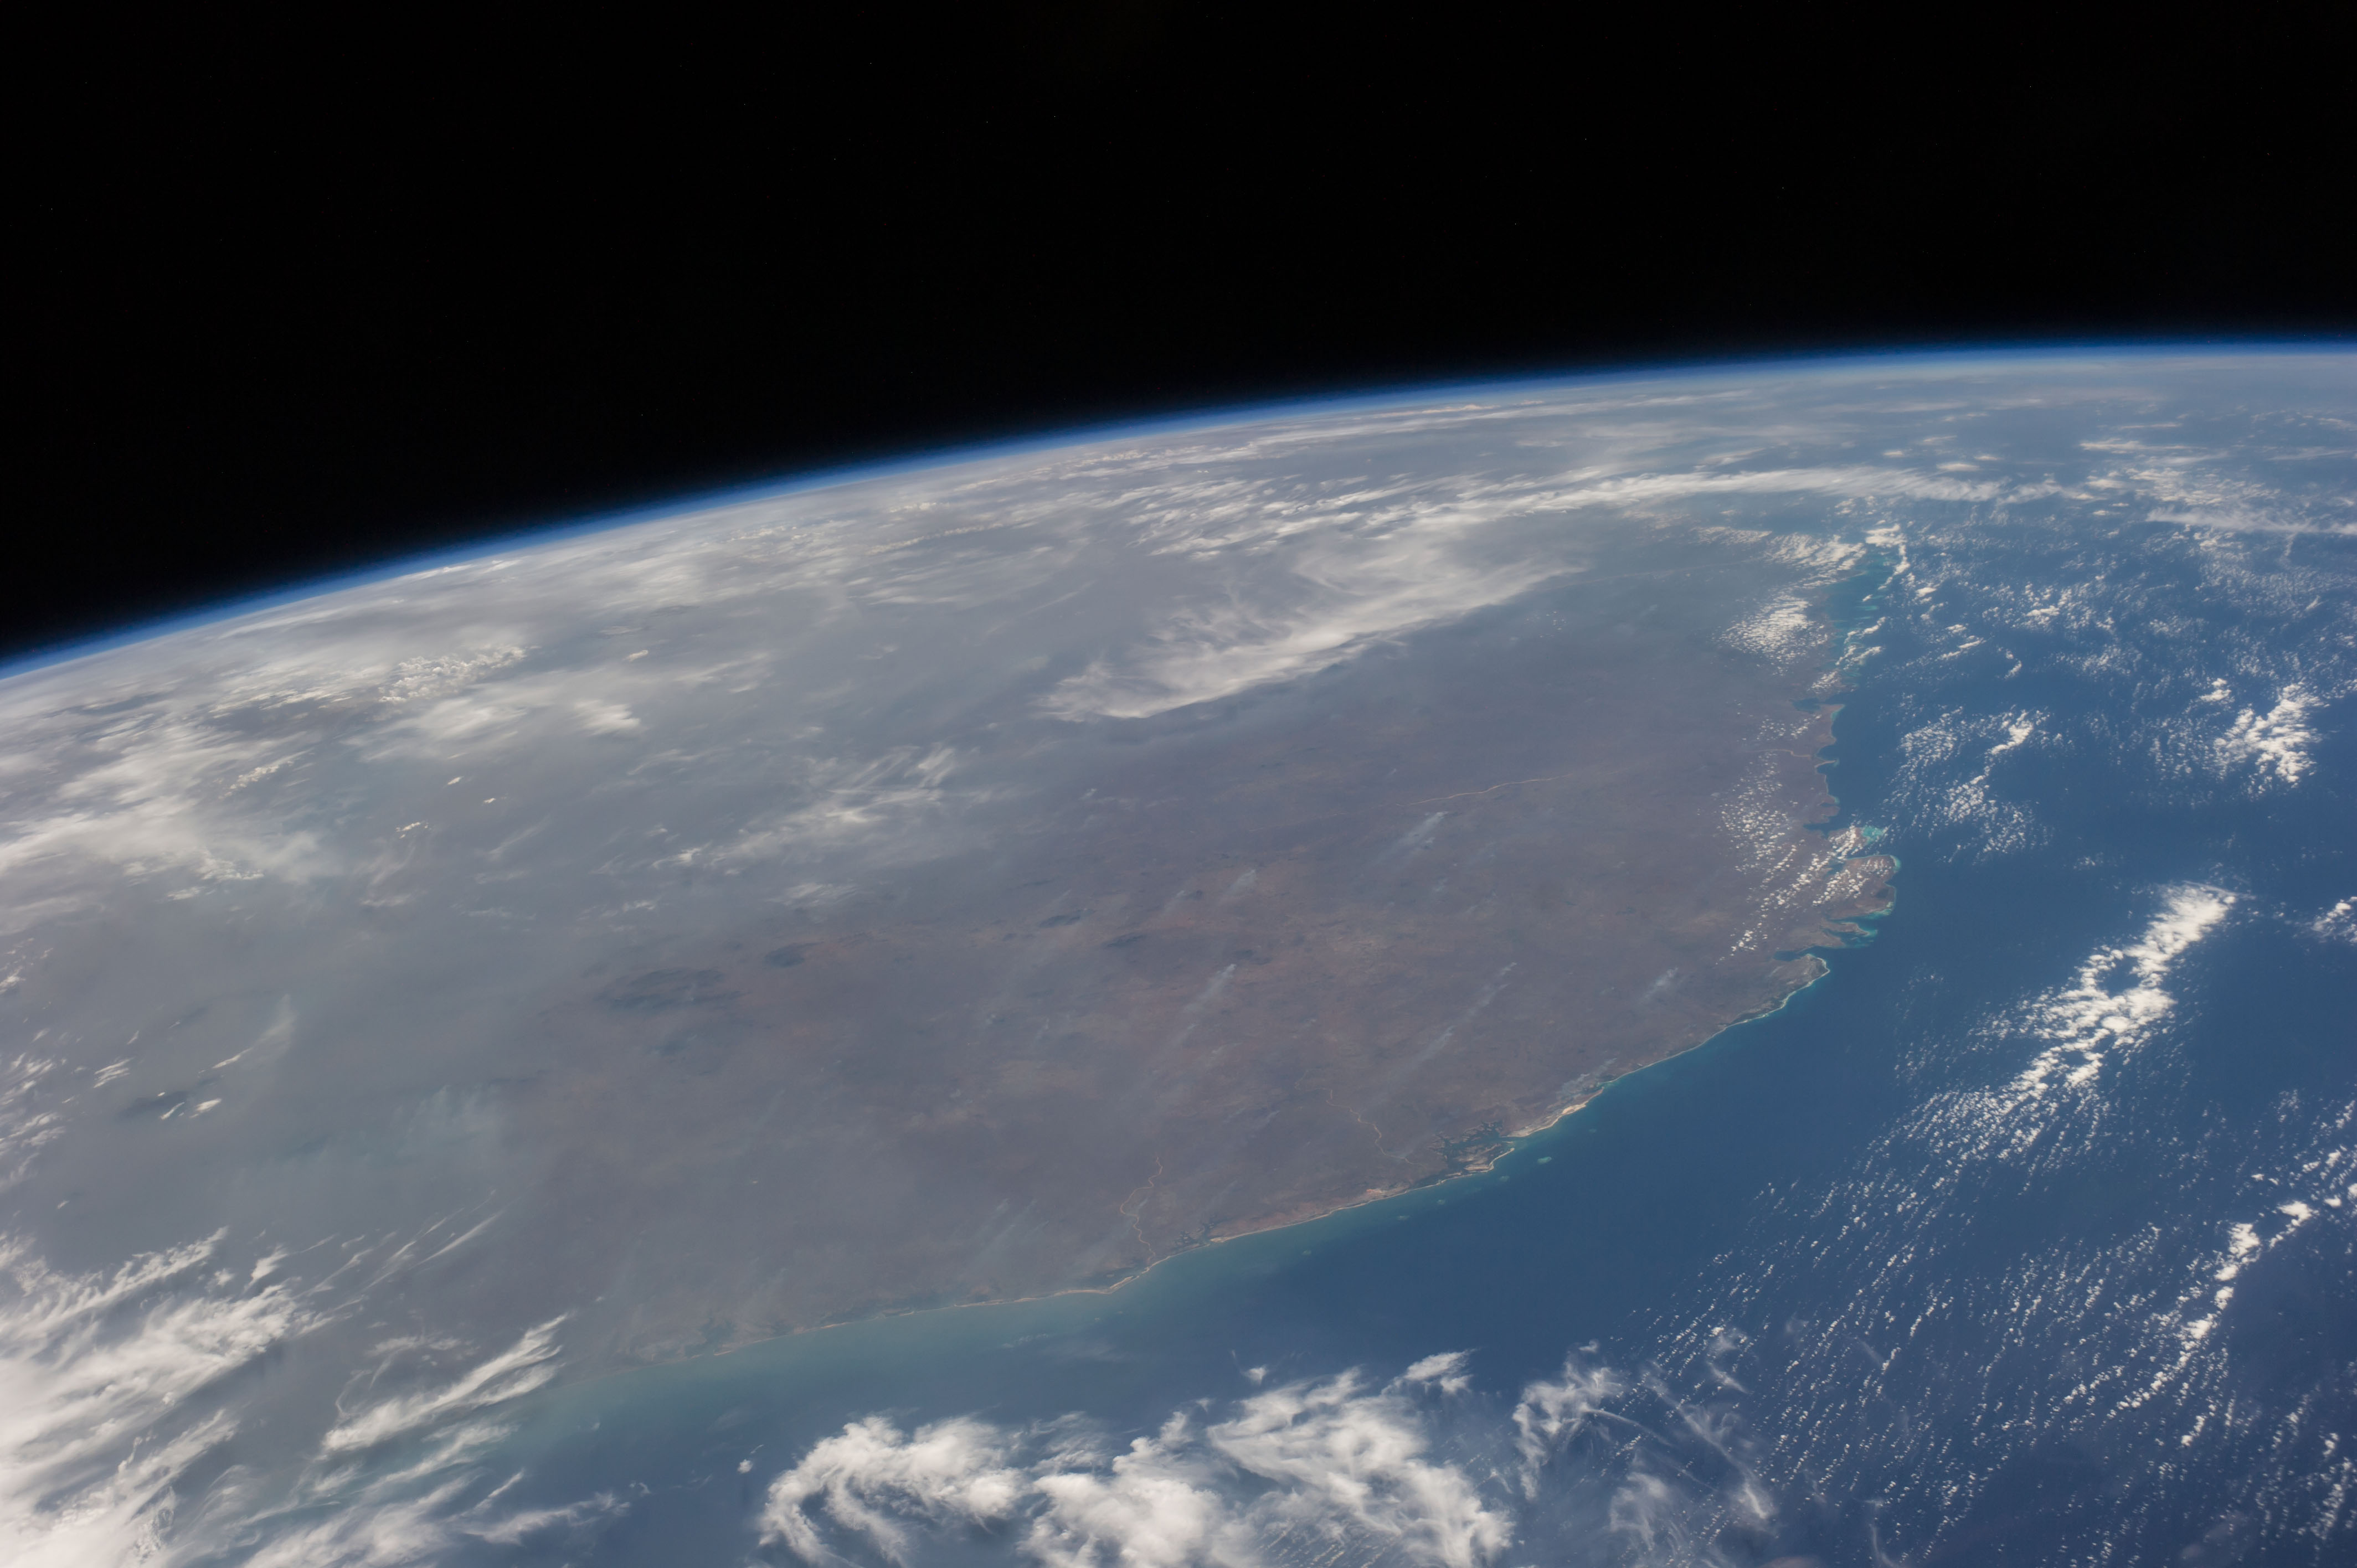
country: MOZAMBIQUE
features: MOZAMBIQUE CHAN., INDIAN O., ATMOSPHERIC LIMB
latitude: -15.5
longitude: 39.0
